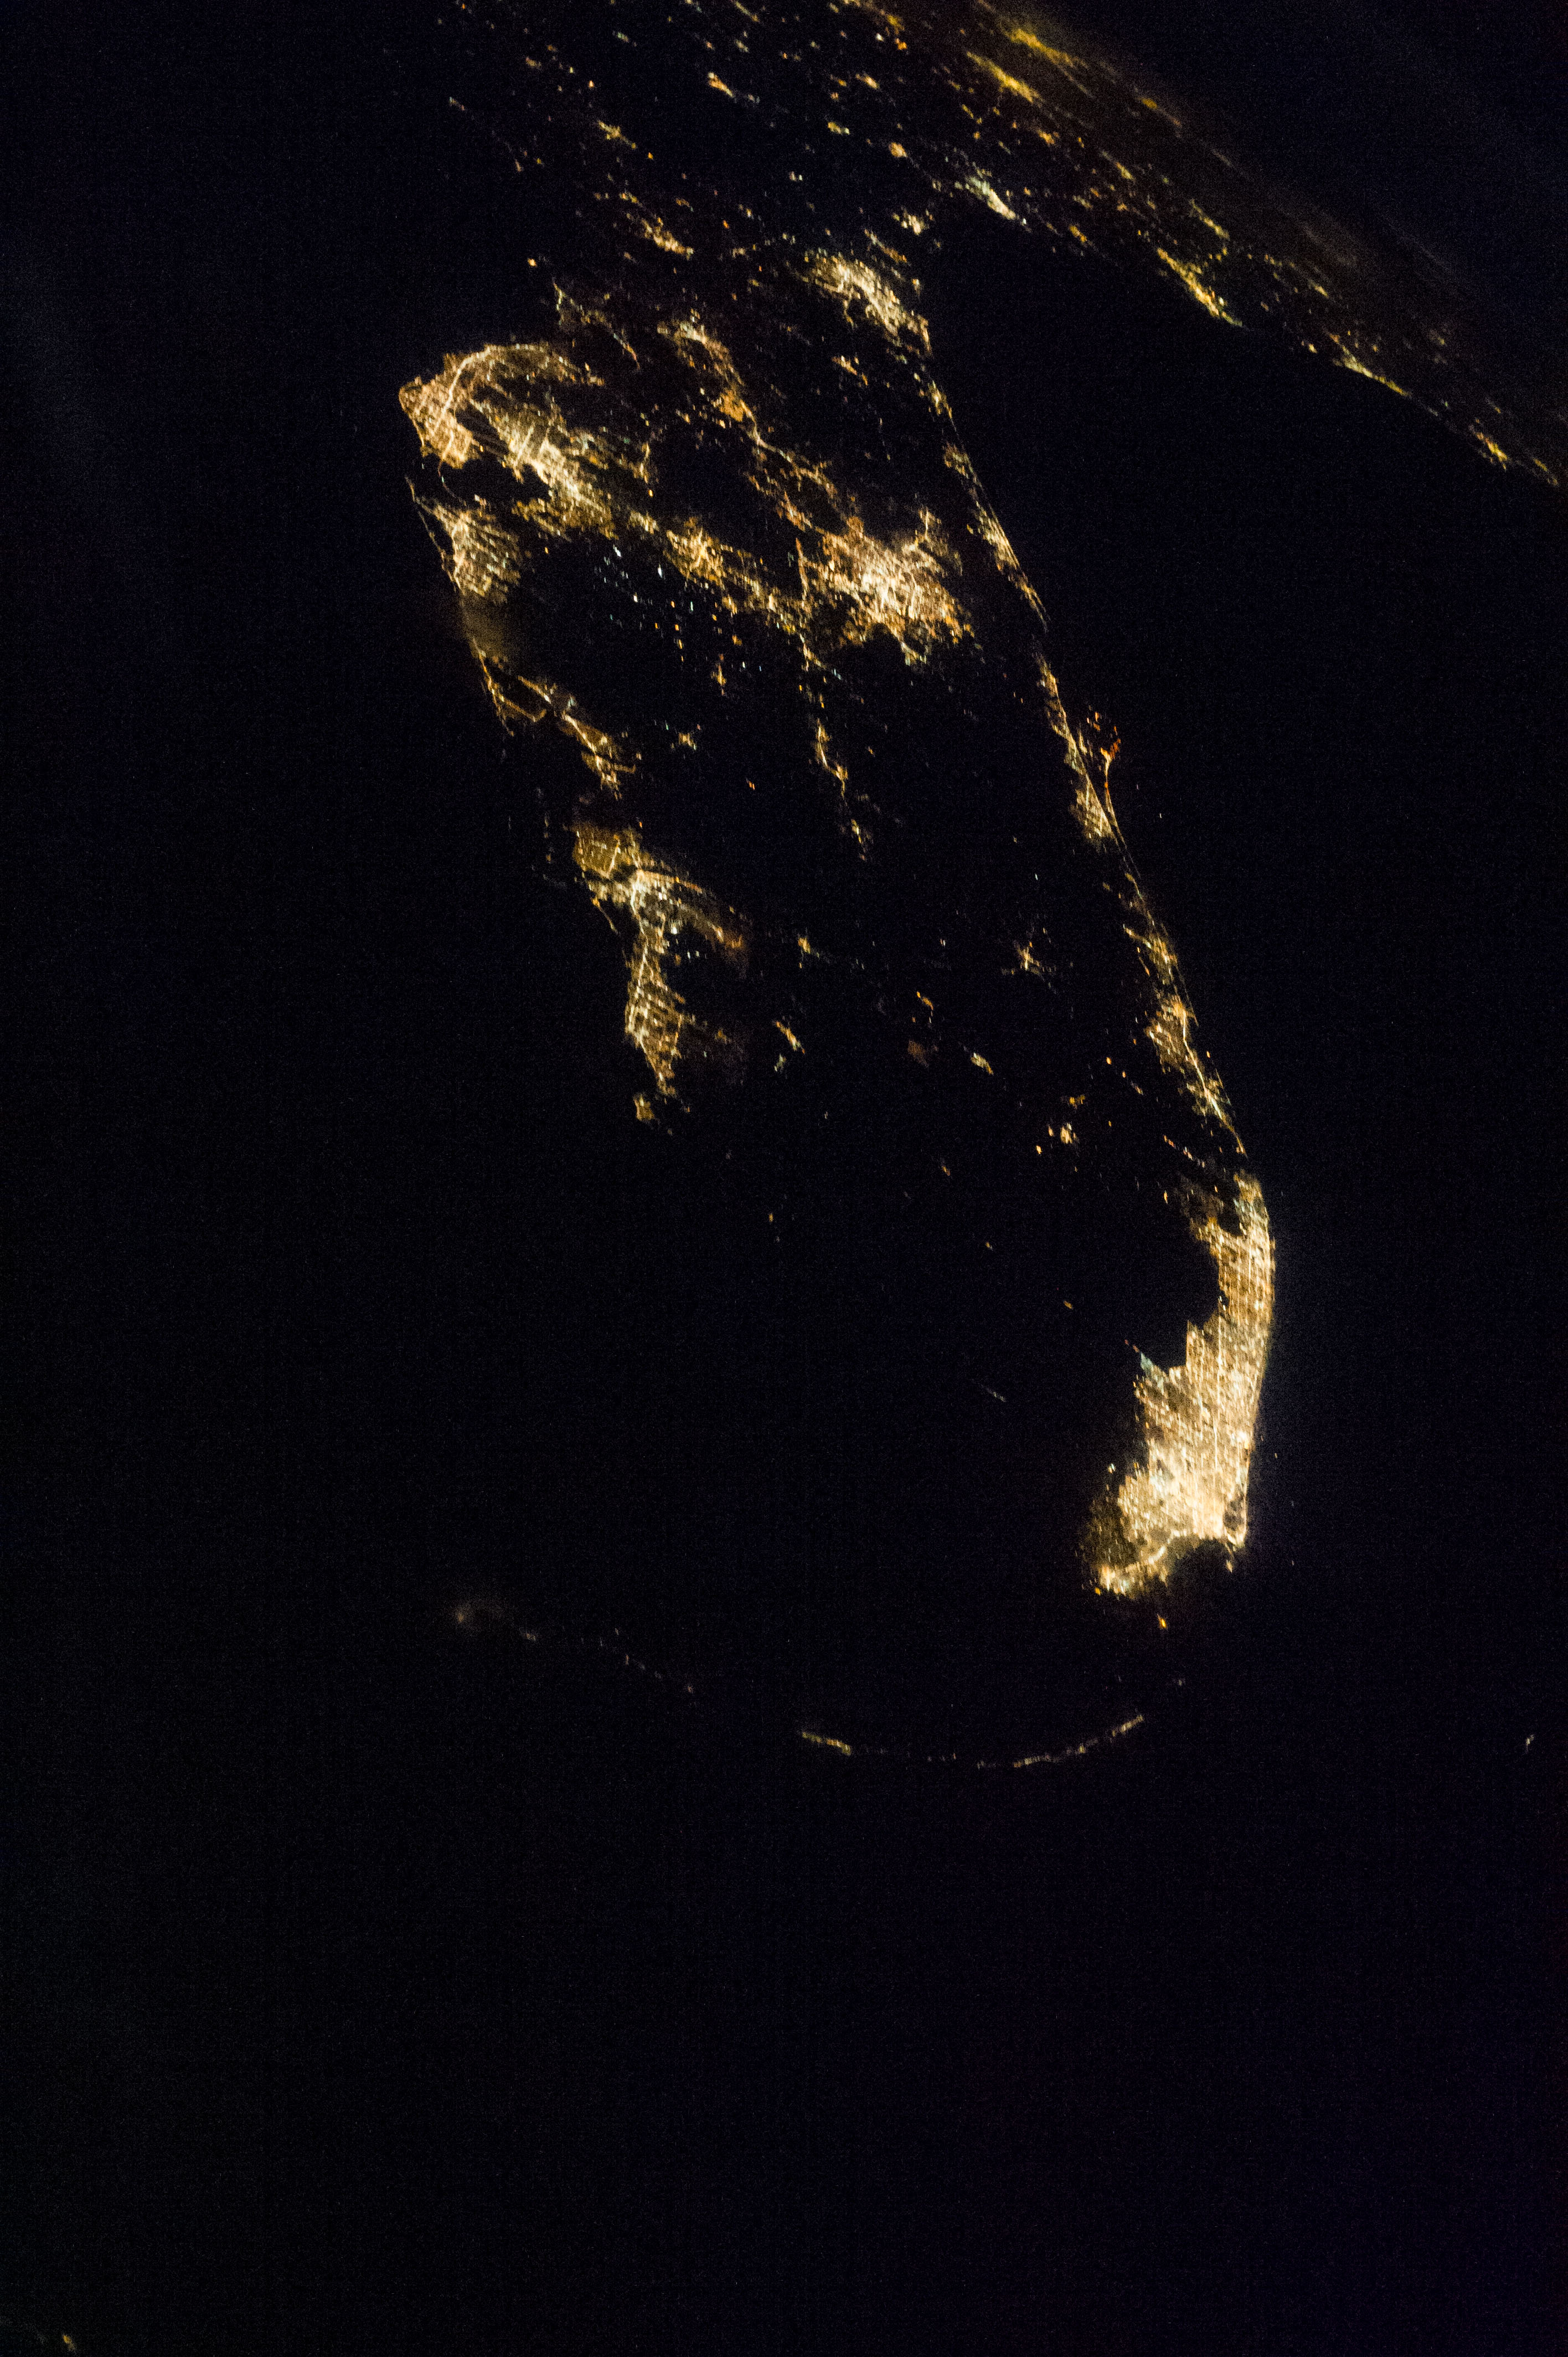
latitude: 25.8
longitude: -80.3
